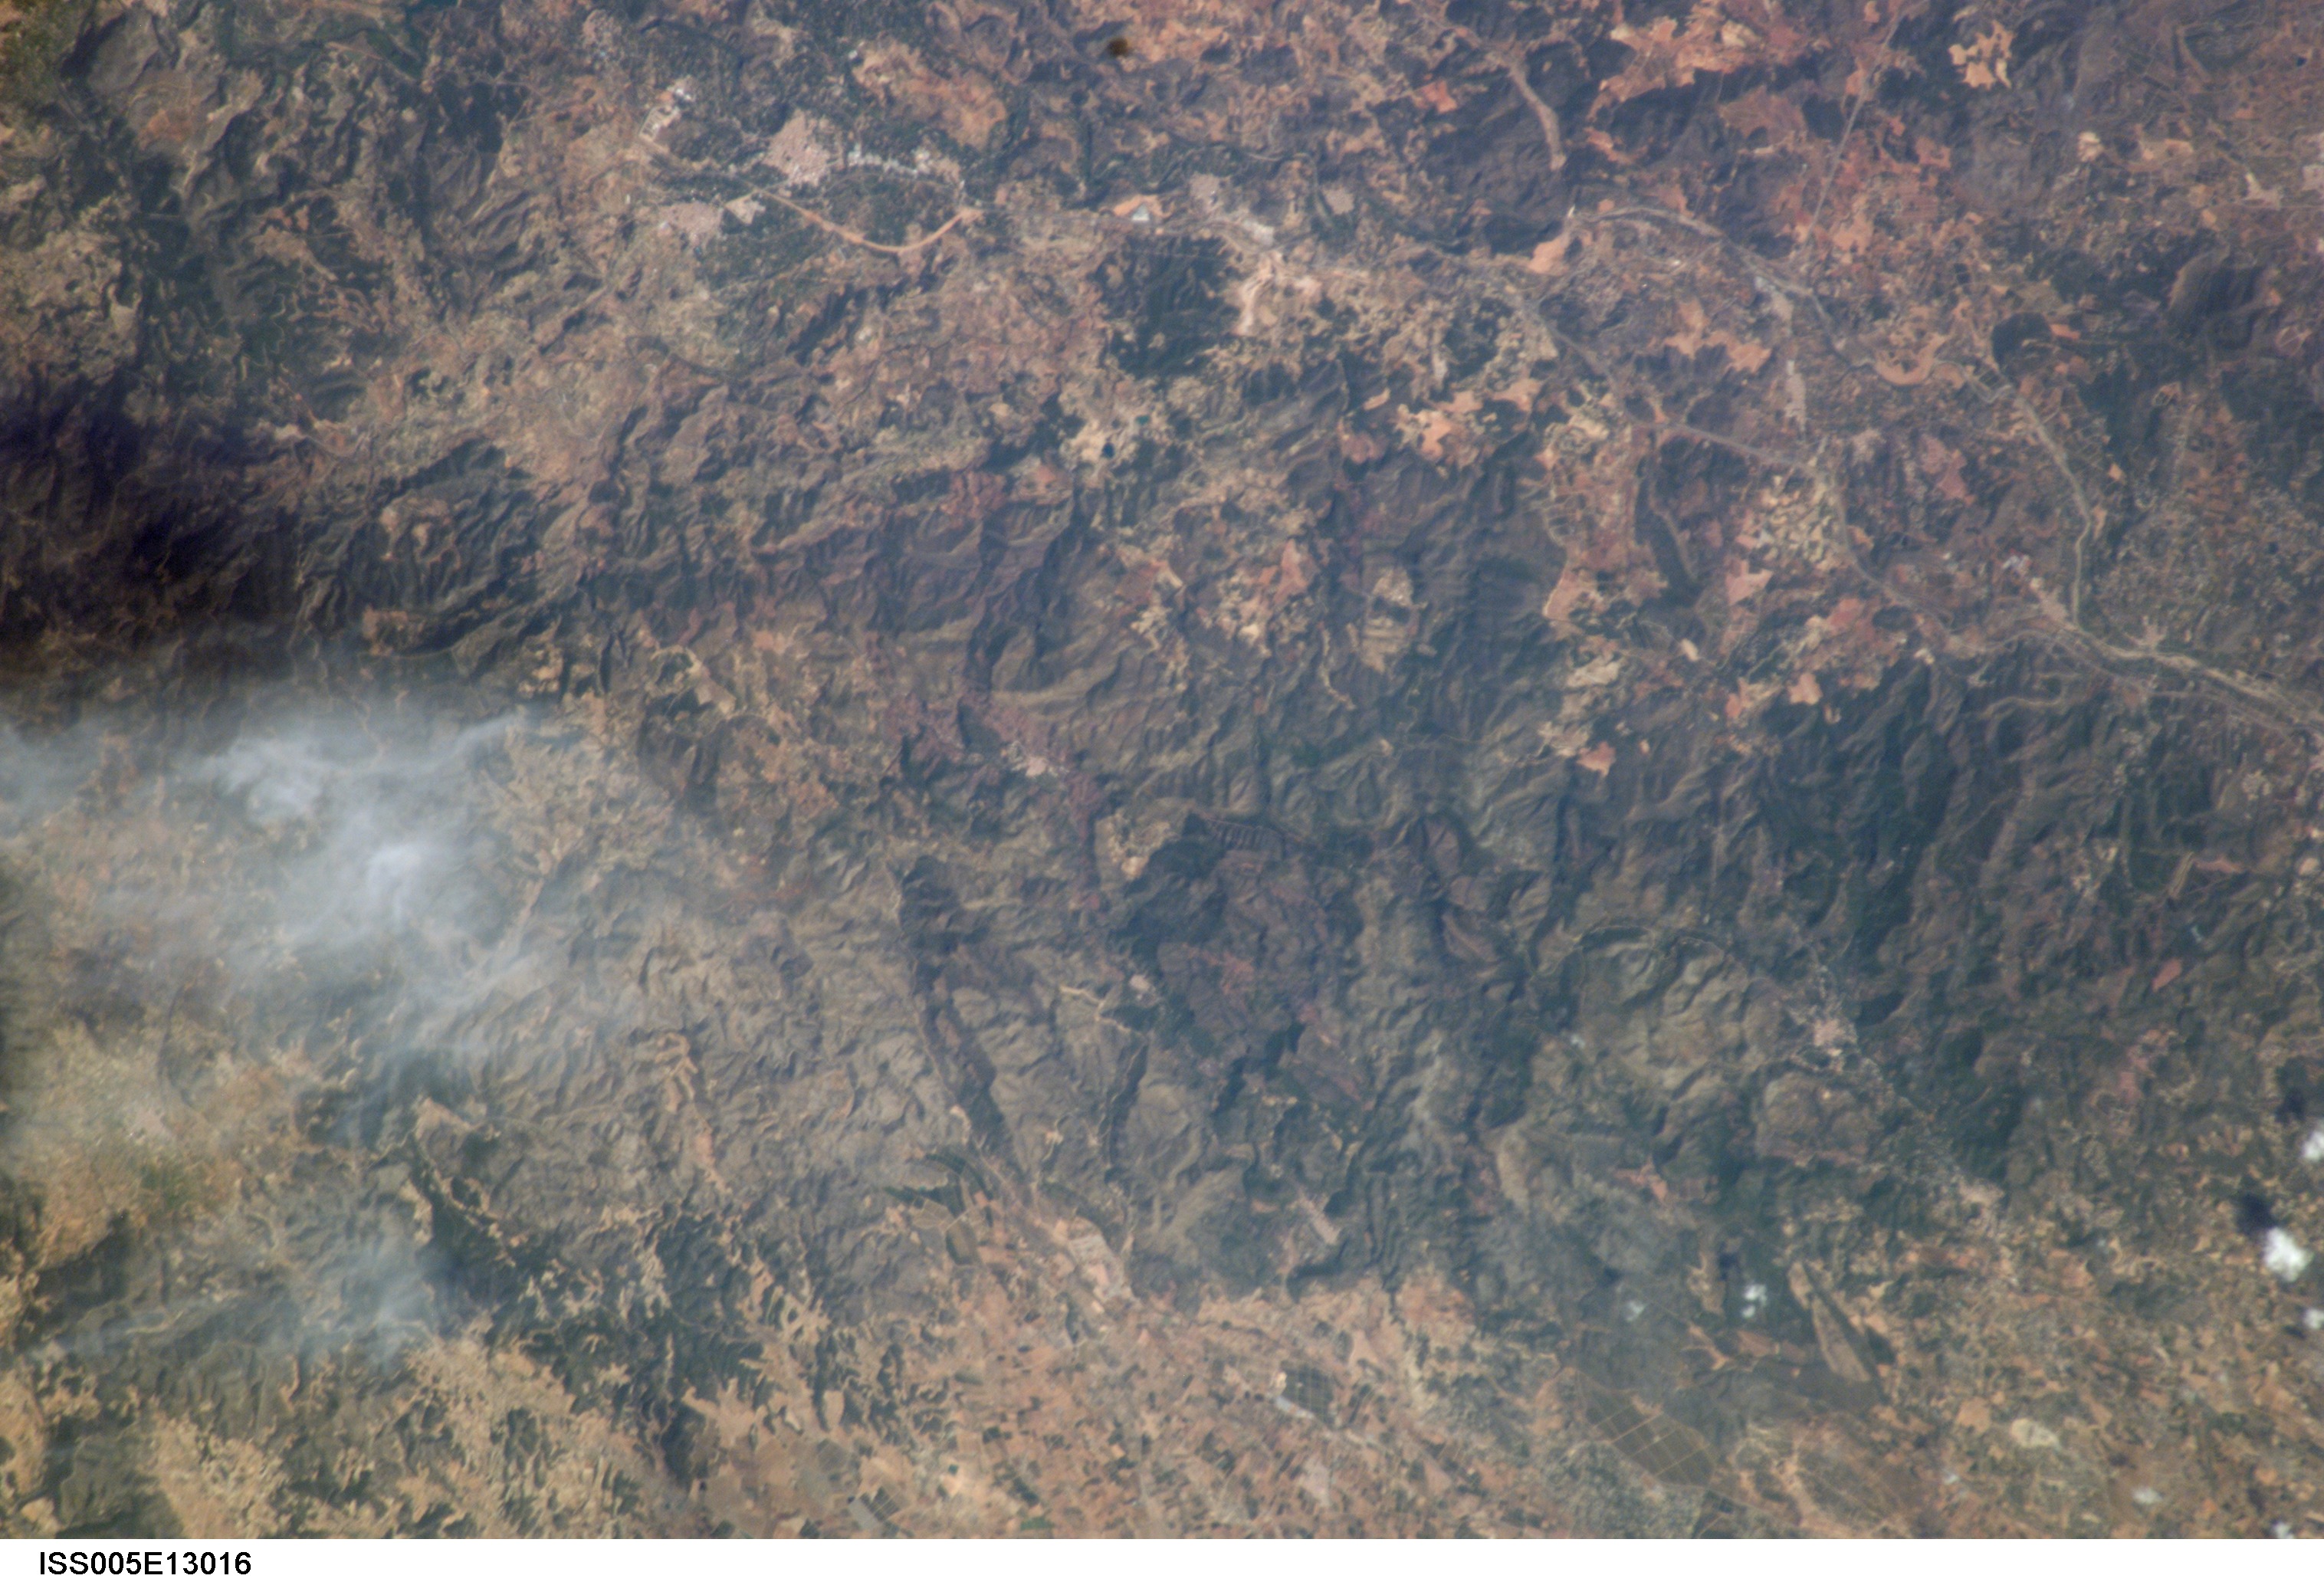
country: SPAIN
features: SEGORBE, PALANCIA RIVER
